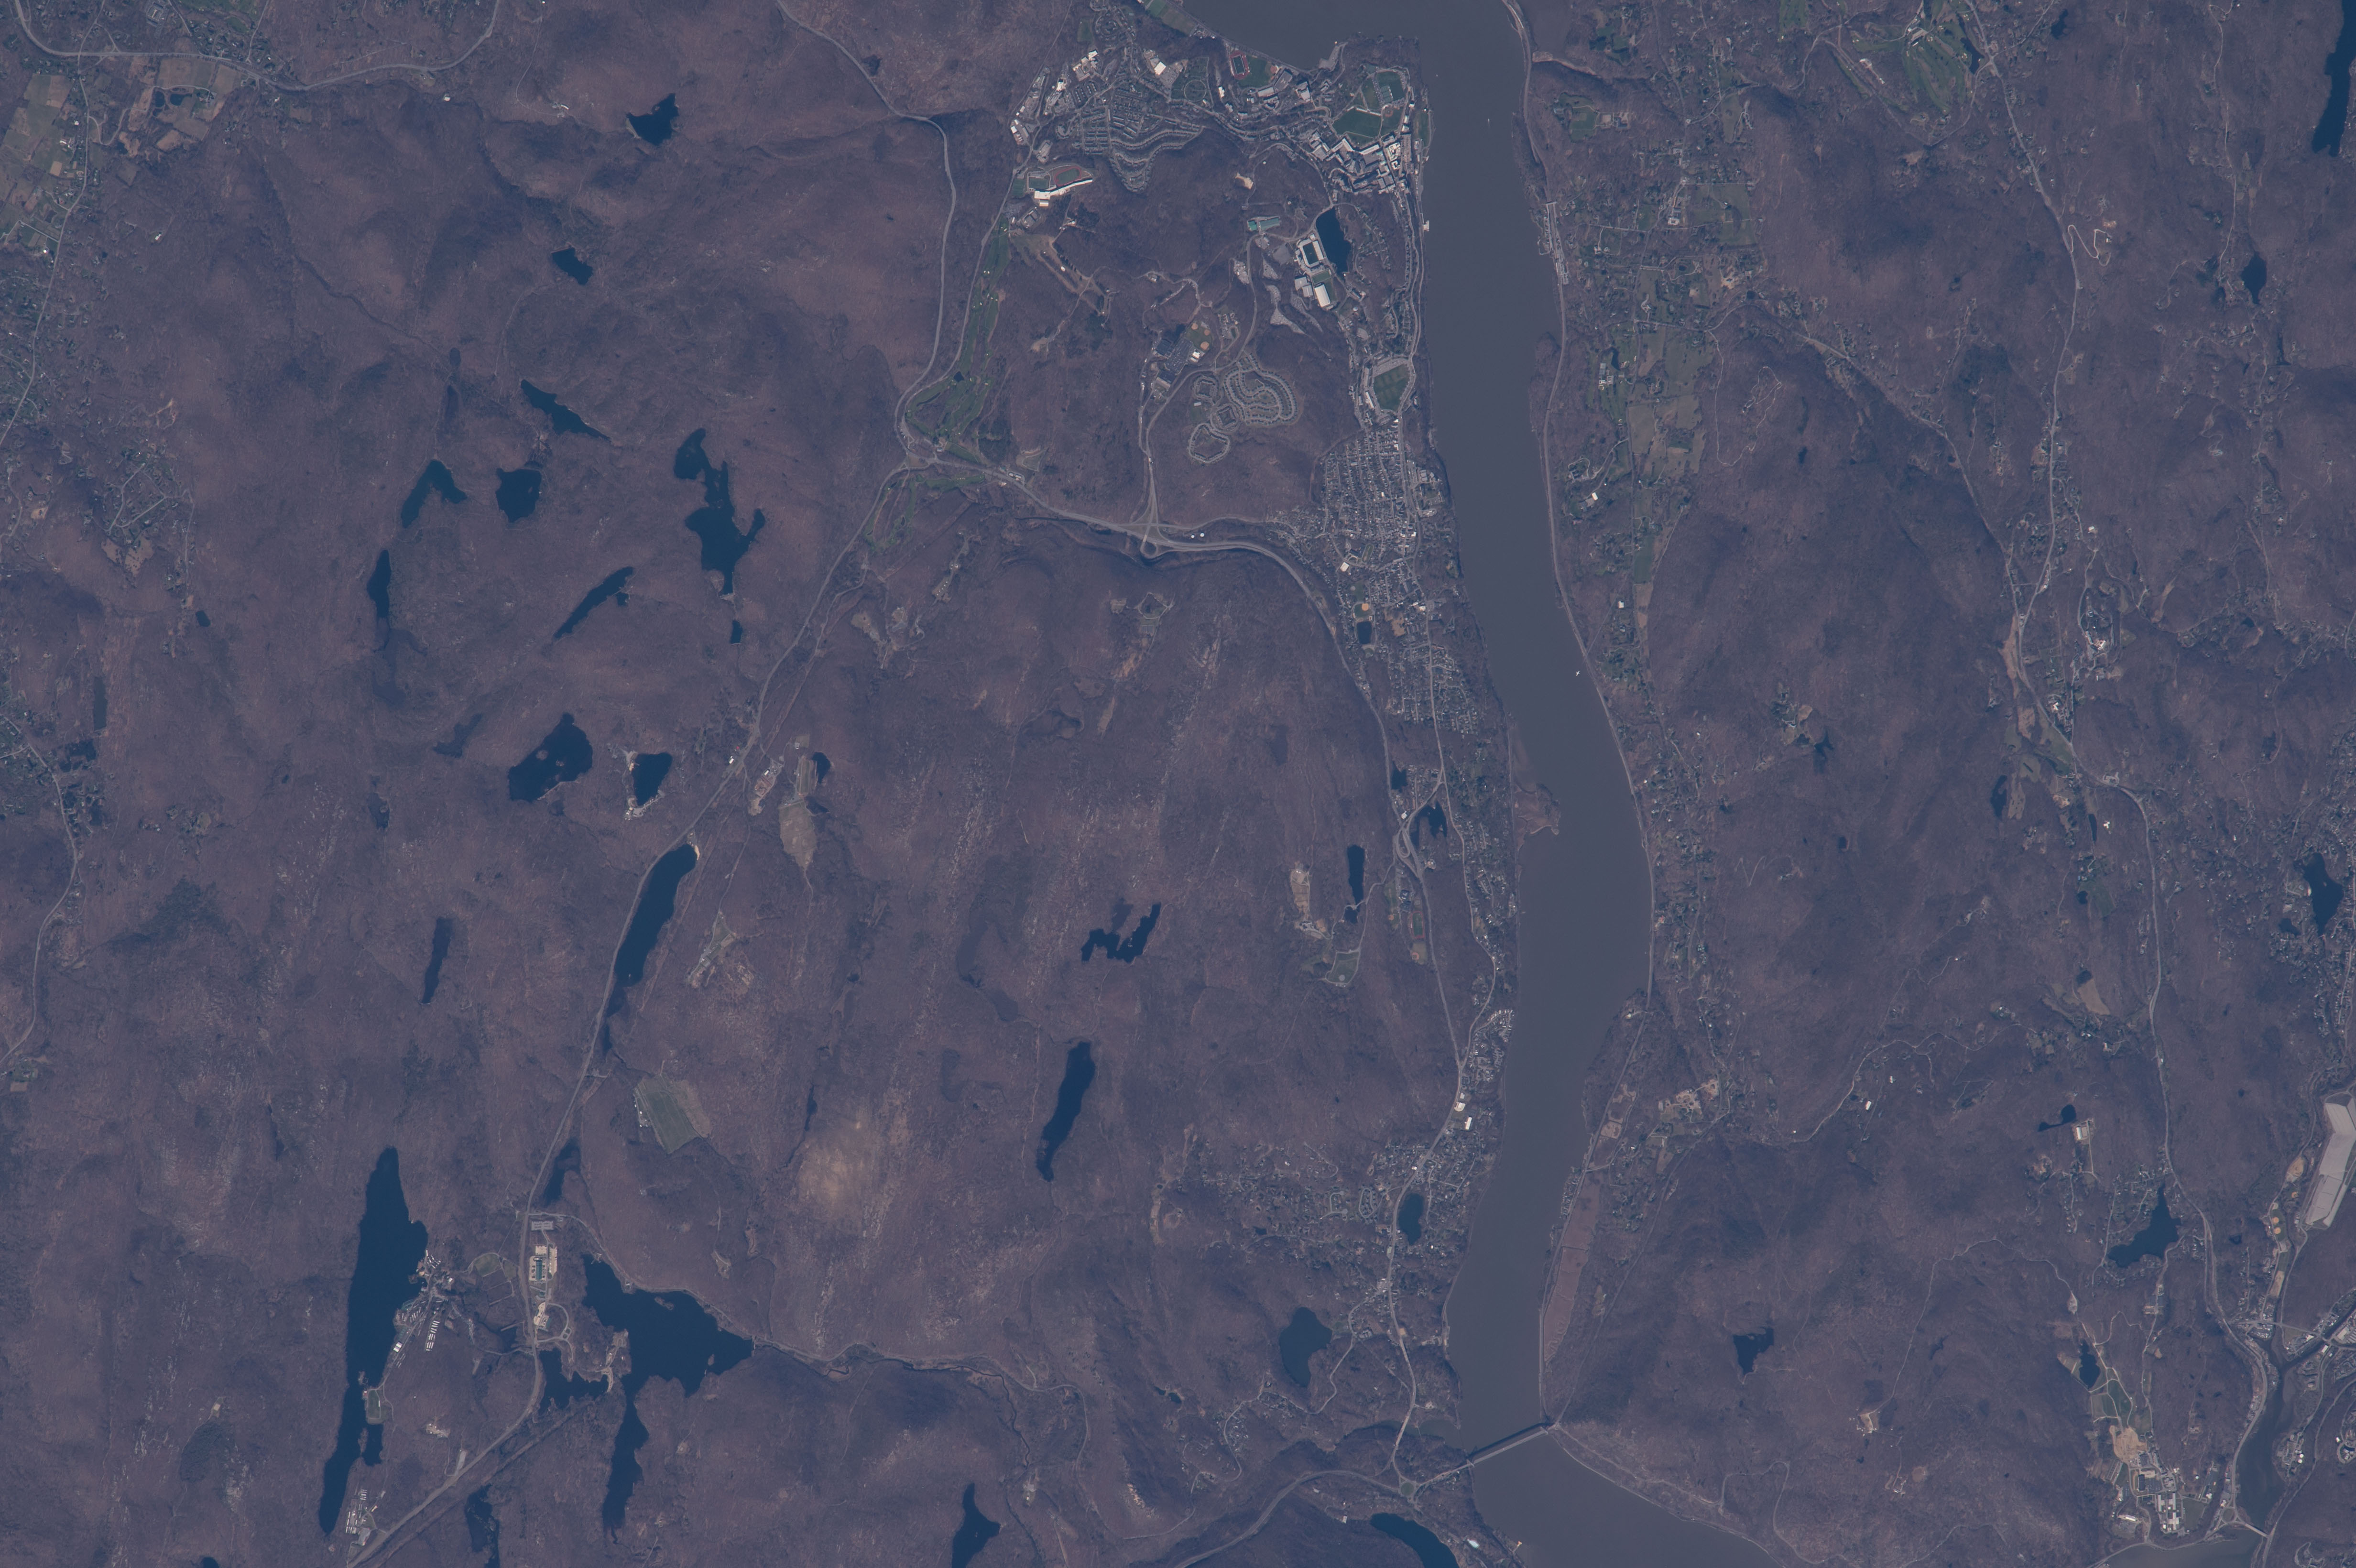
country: USA-NEW YORK
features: HUDSON RIVER, WEST POINT, LAKES, HIGHLAND FALLS
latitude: 41.3
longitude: -74.1
